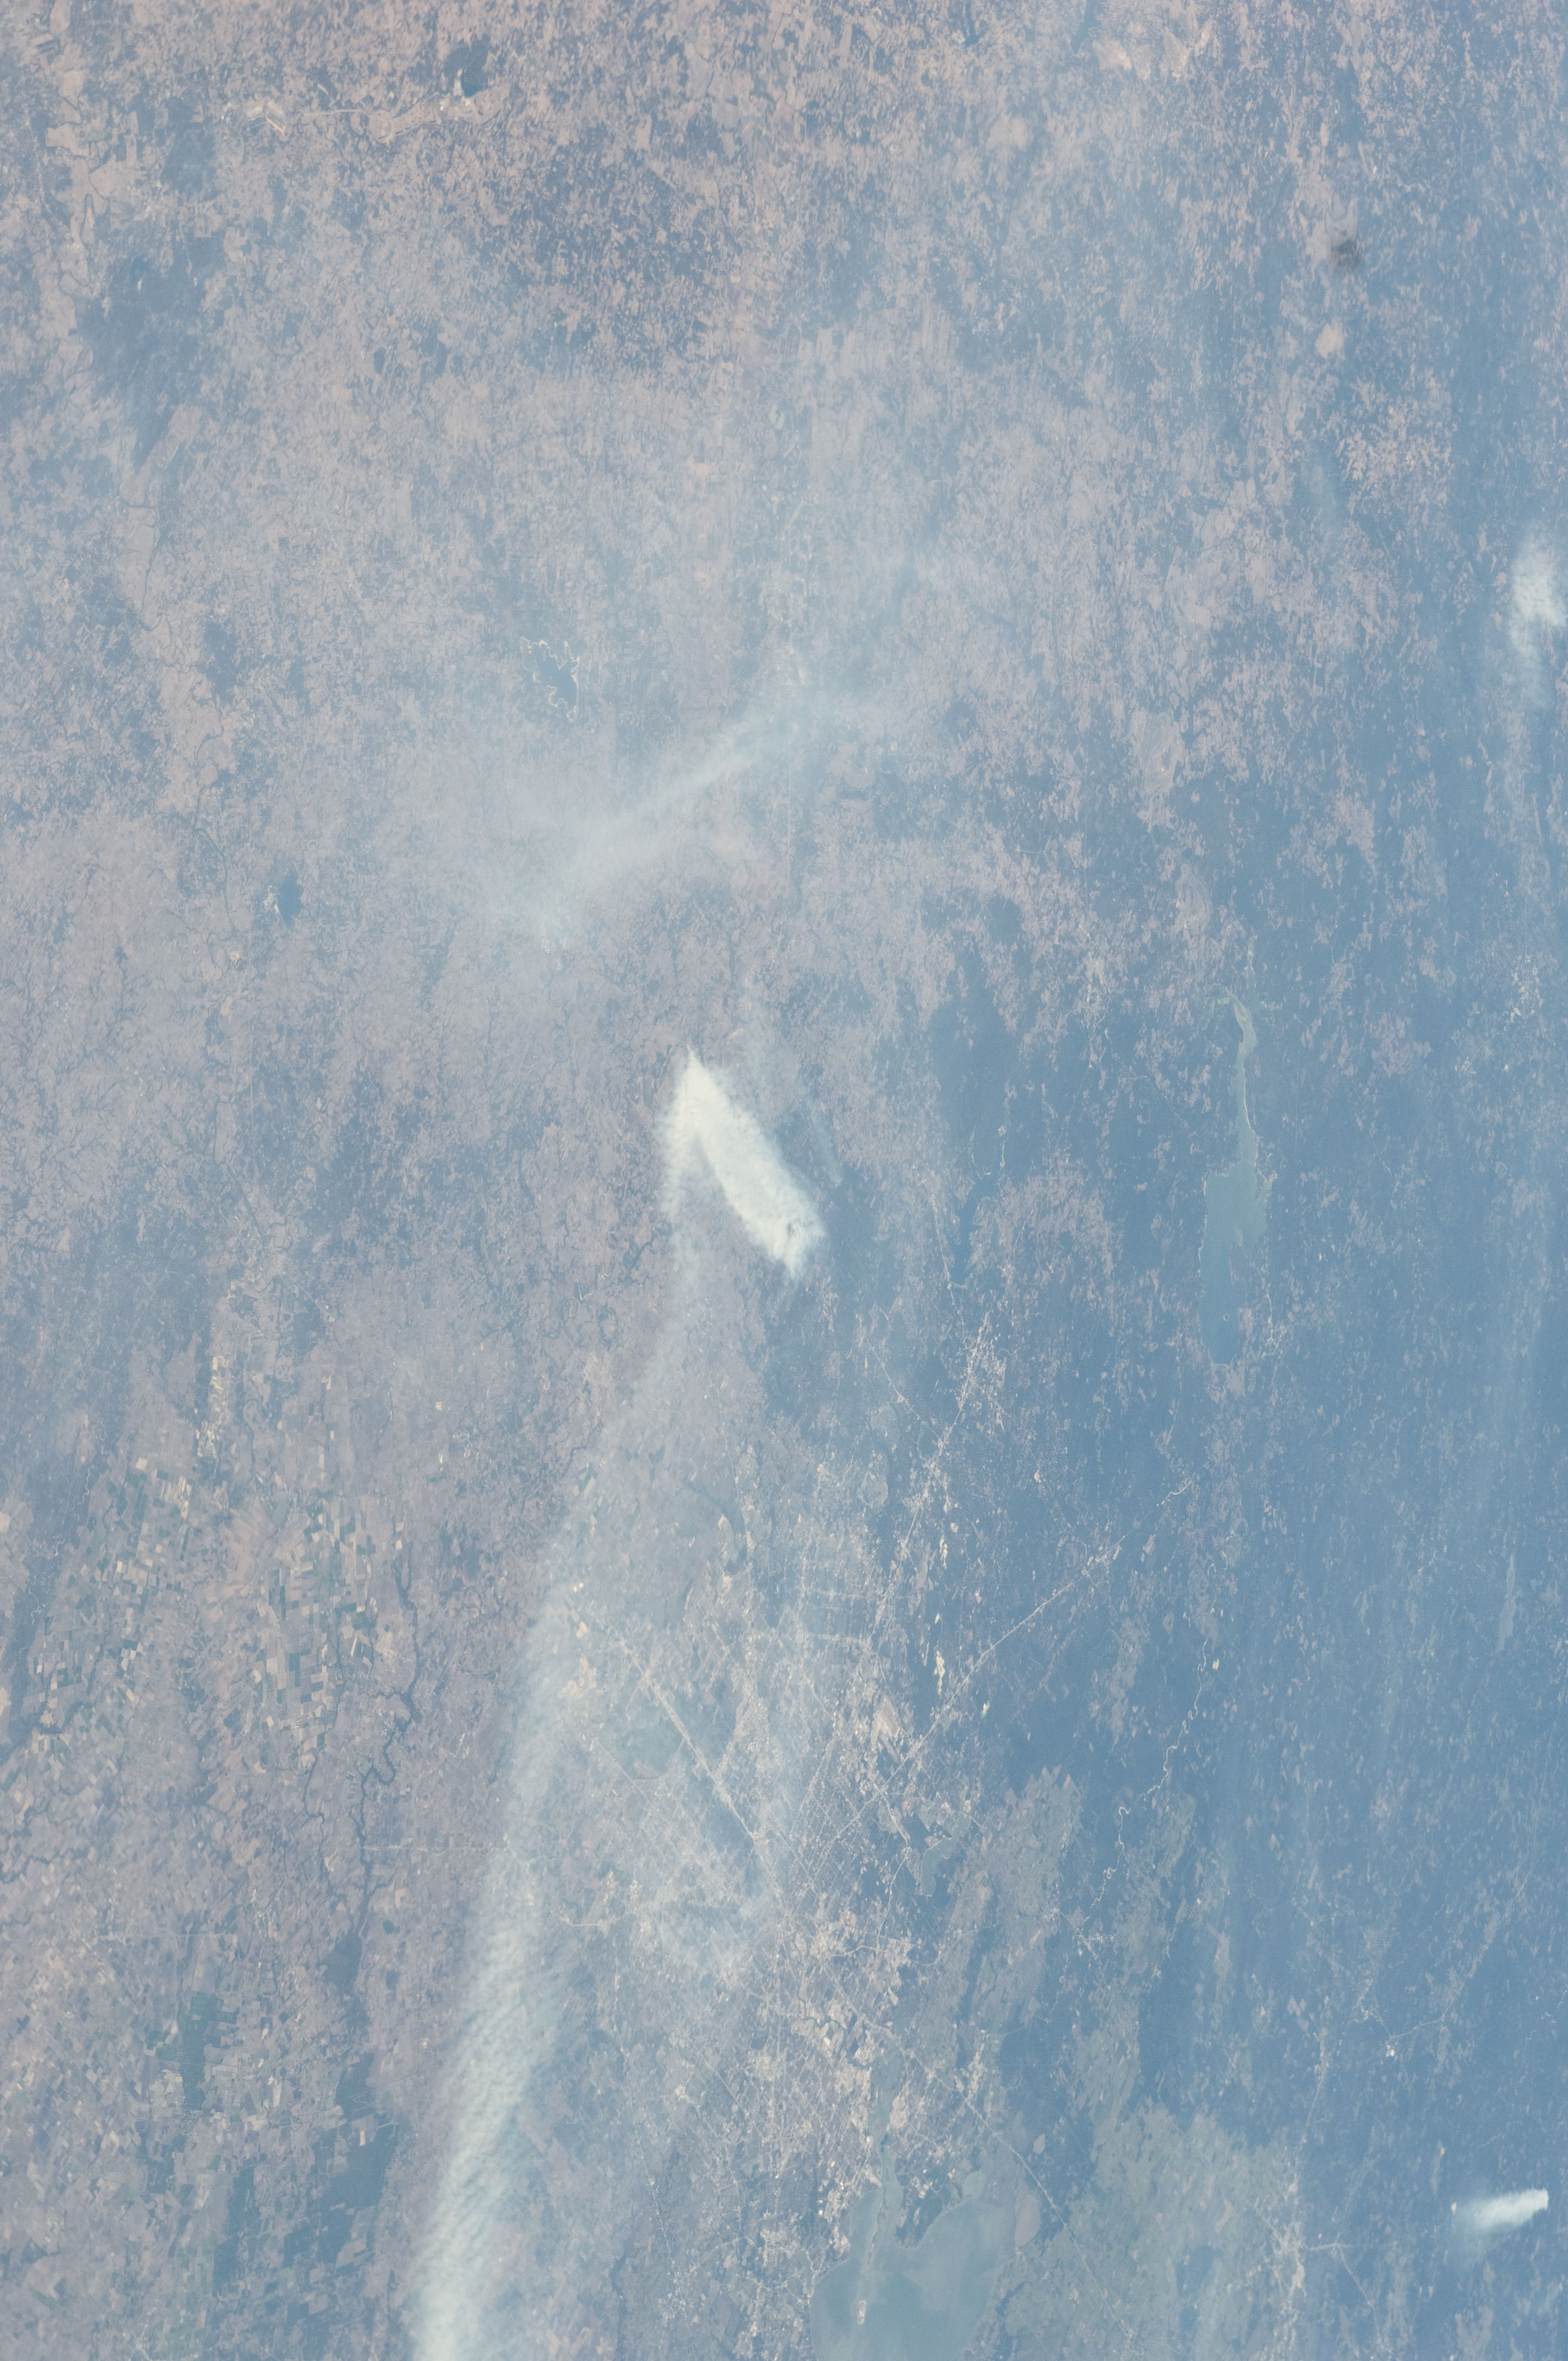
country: USA-TEXAS
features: HOUSTON-GALVESTON BAY AREA, SMOKE PLUMES, AGR., LAKES, FOREST
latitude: 30.5
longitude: -96.0
